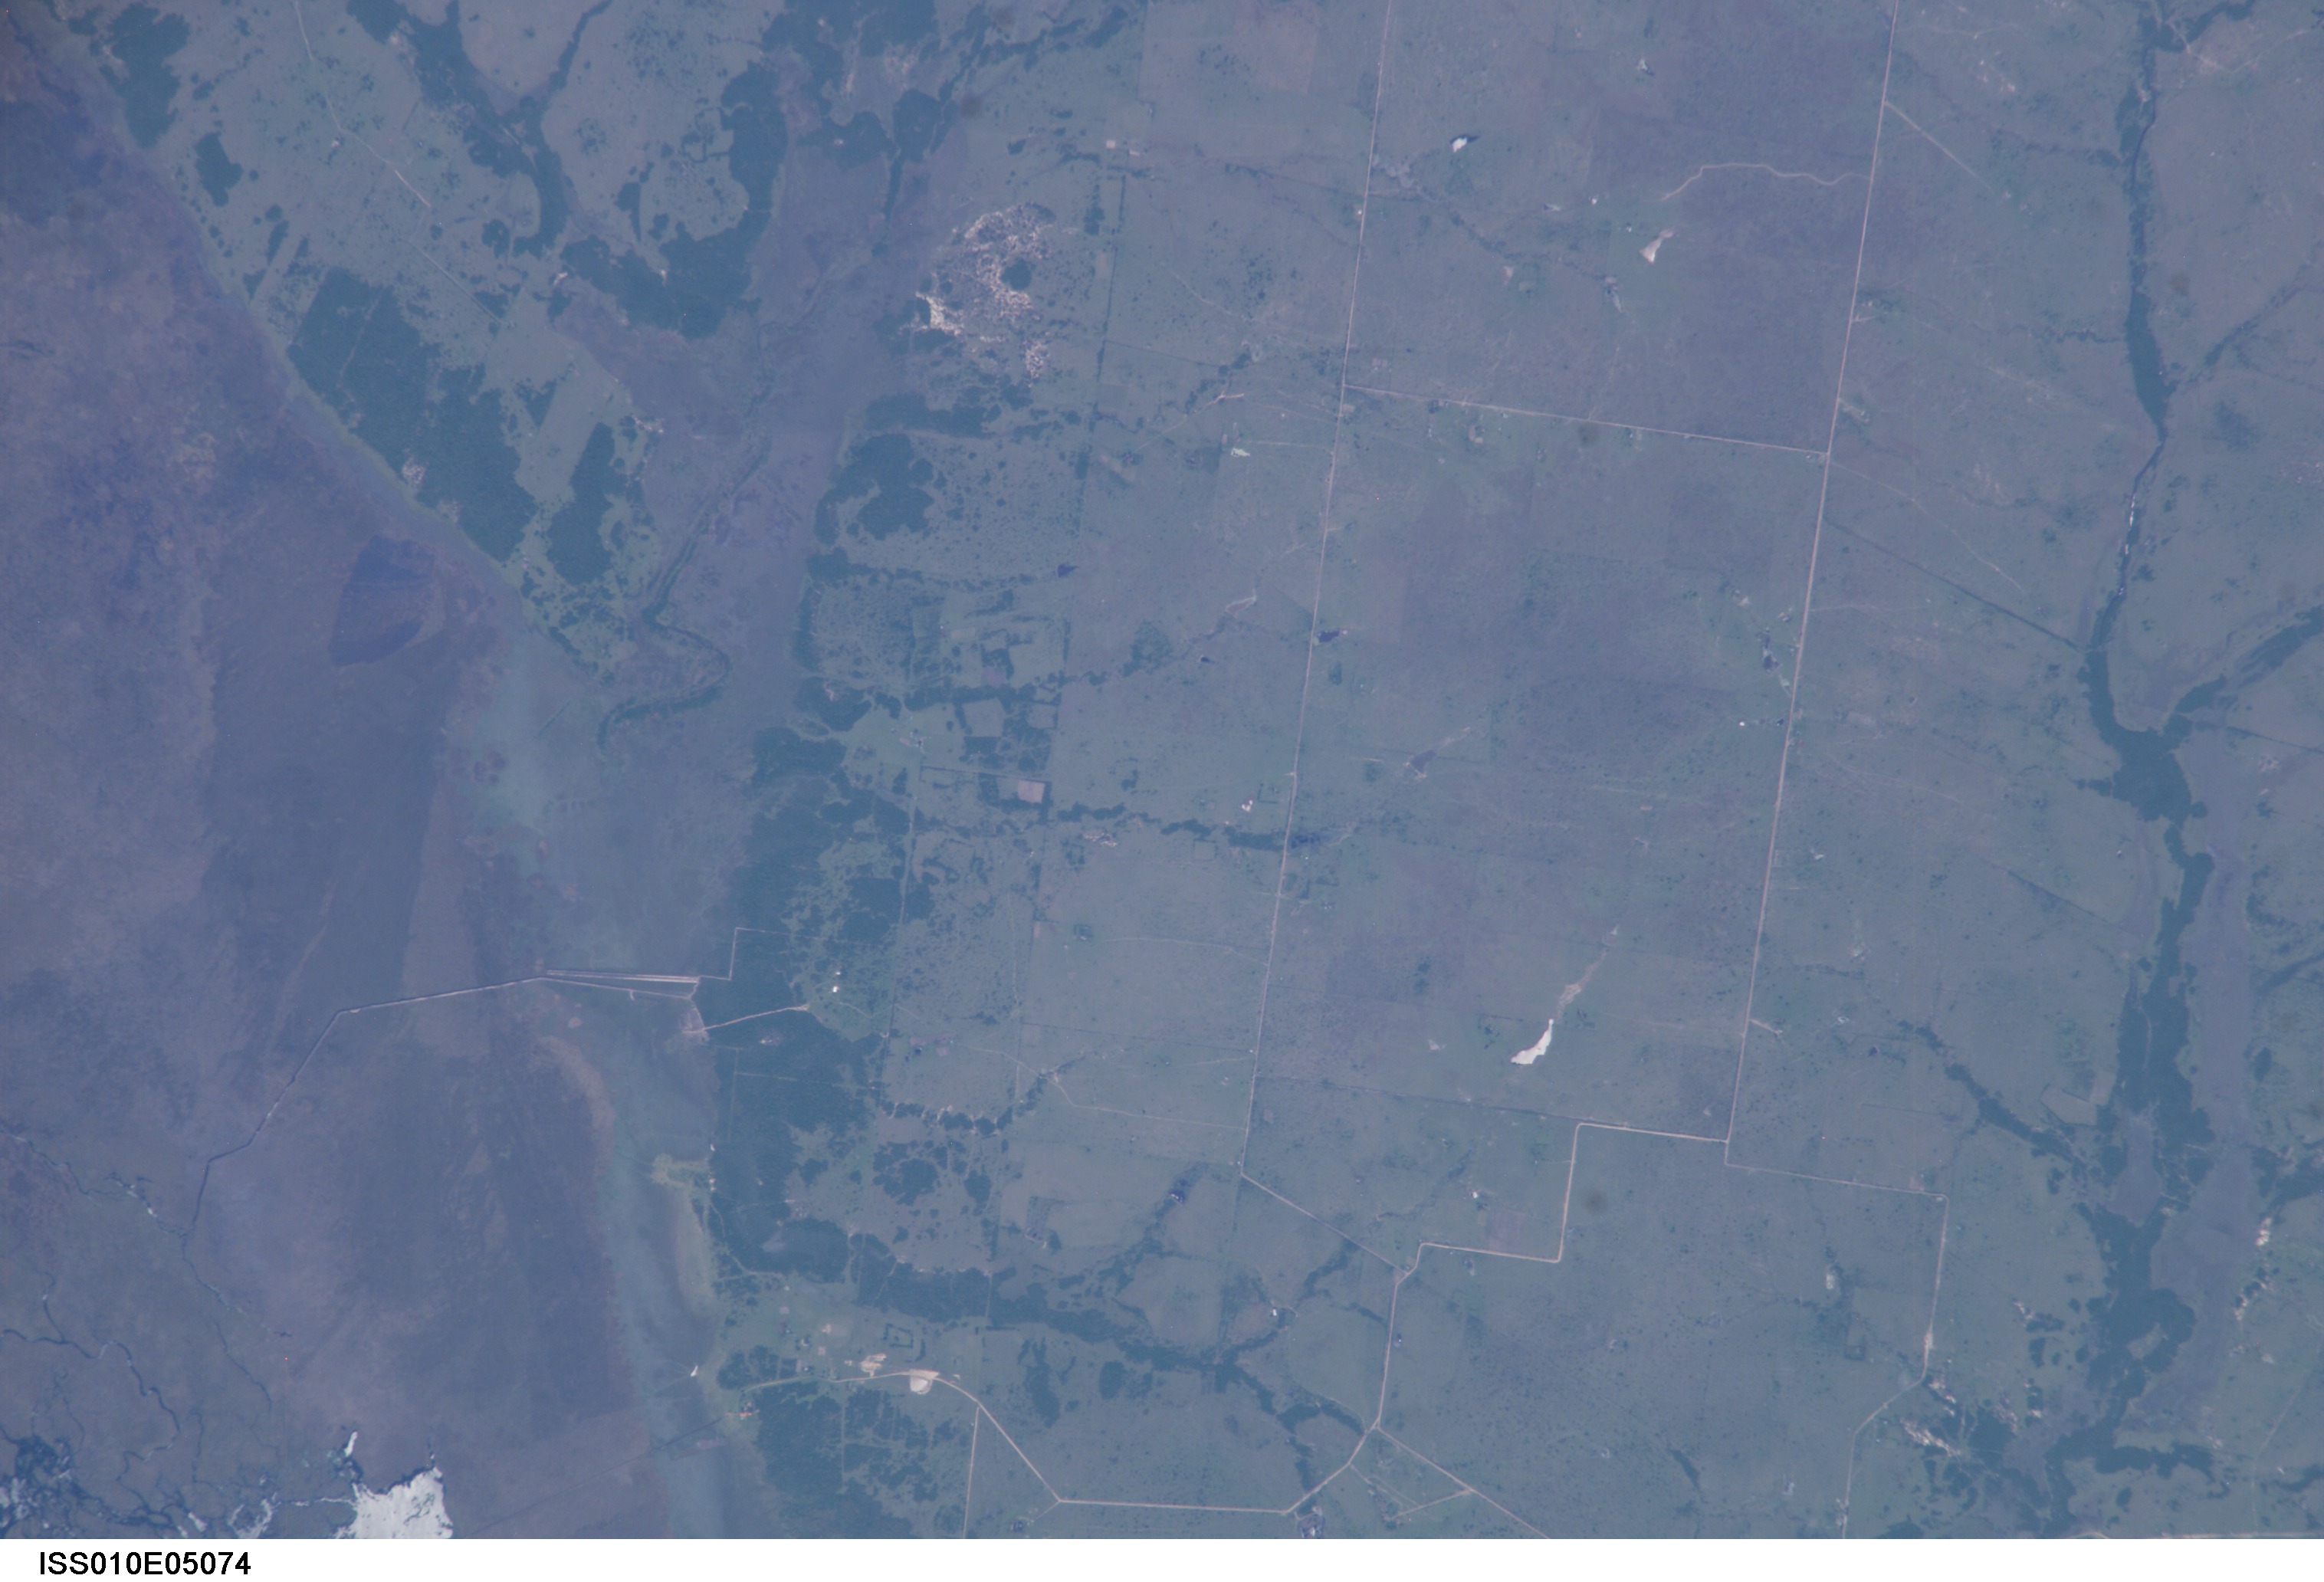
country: ARGENTINA
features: IBERA SWAMP, LAKES, ROADS, GLINT
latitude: -28.8
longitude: -58.0
